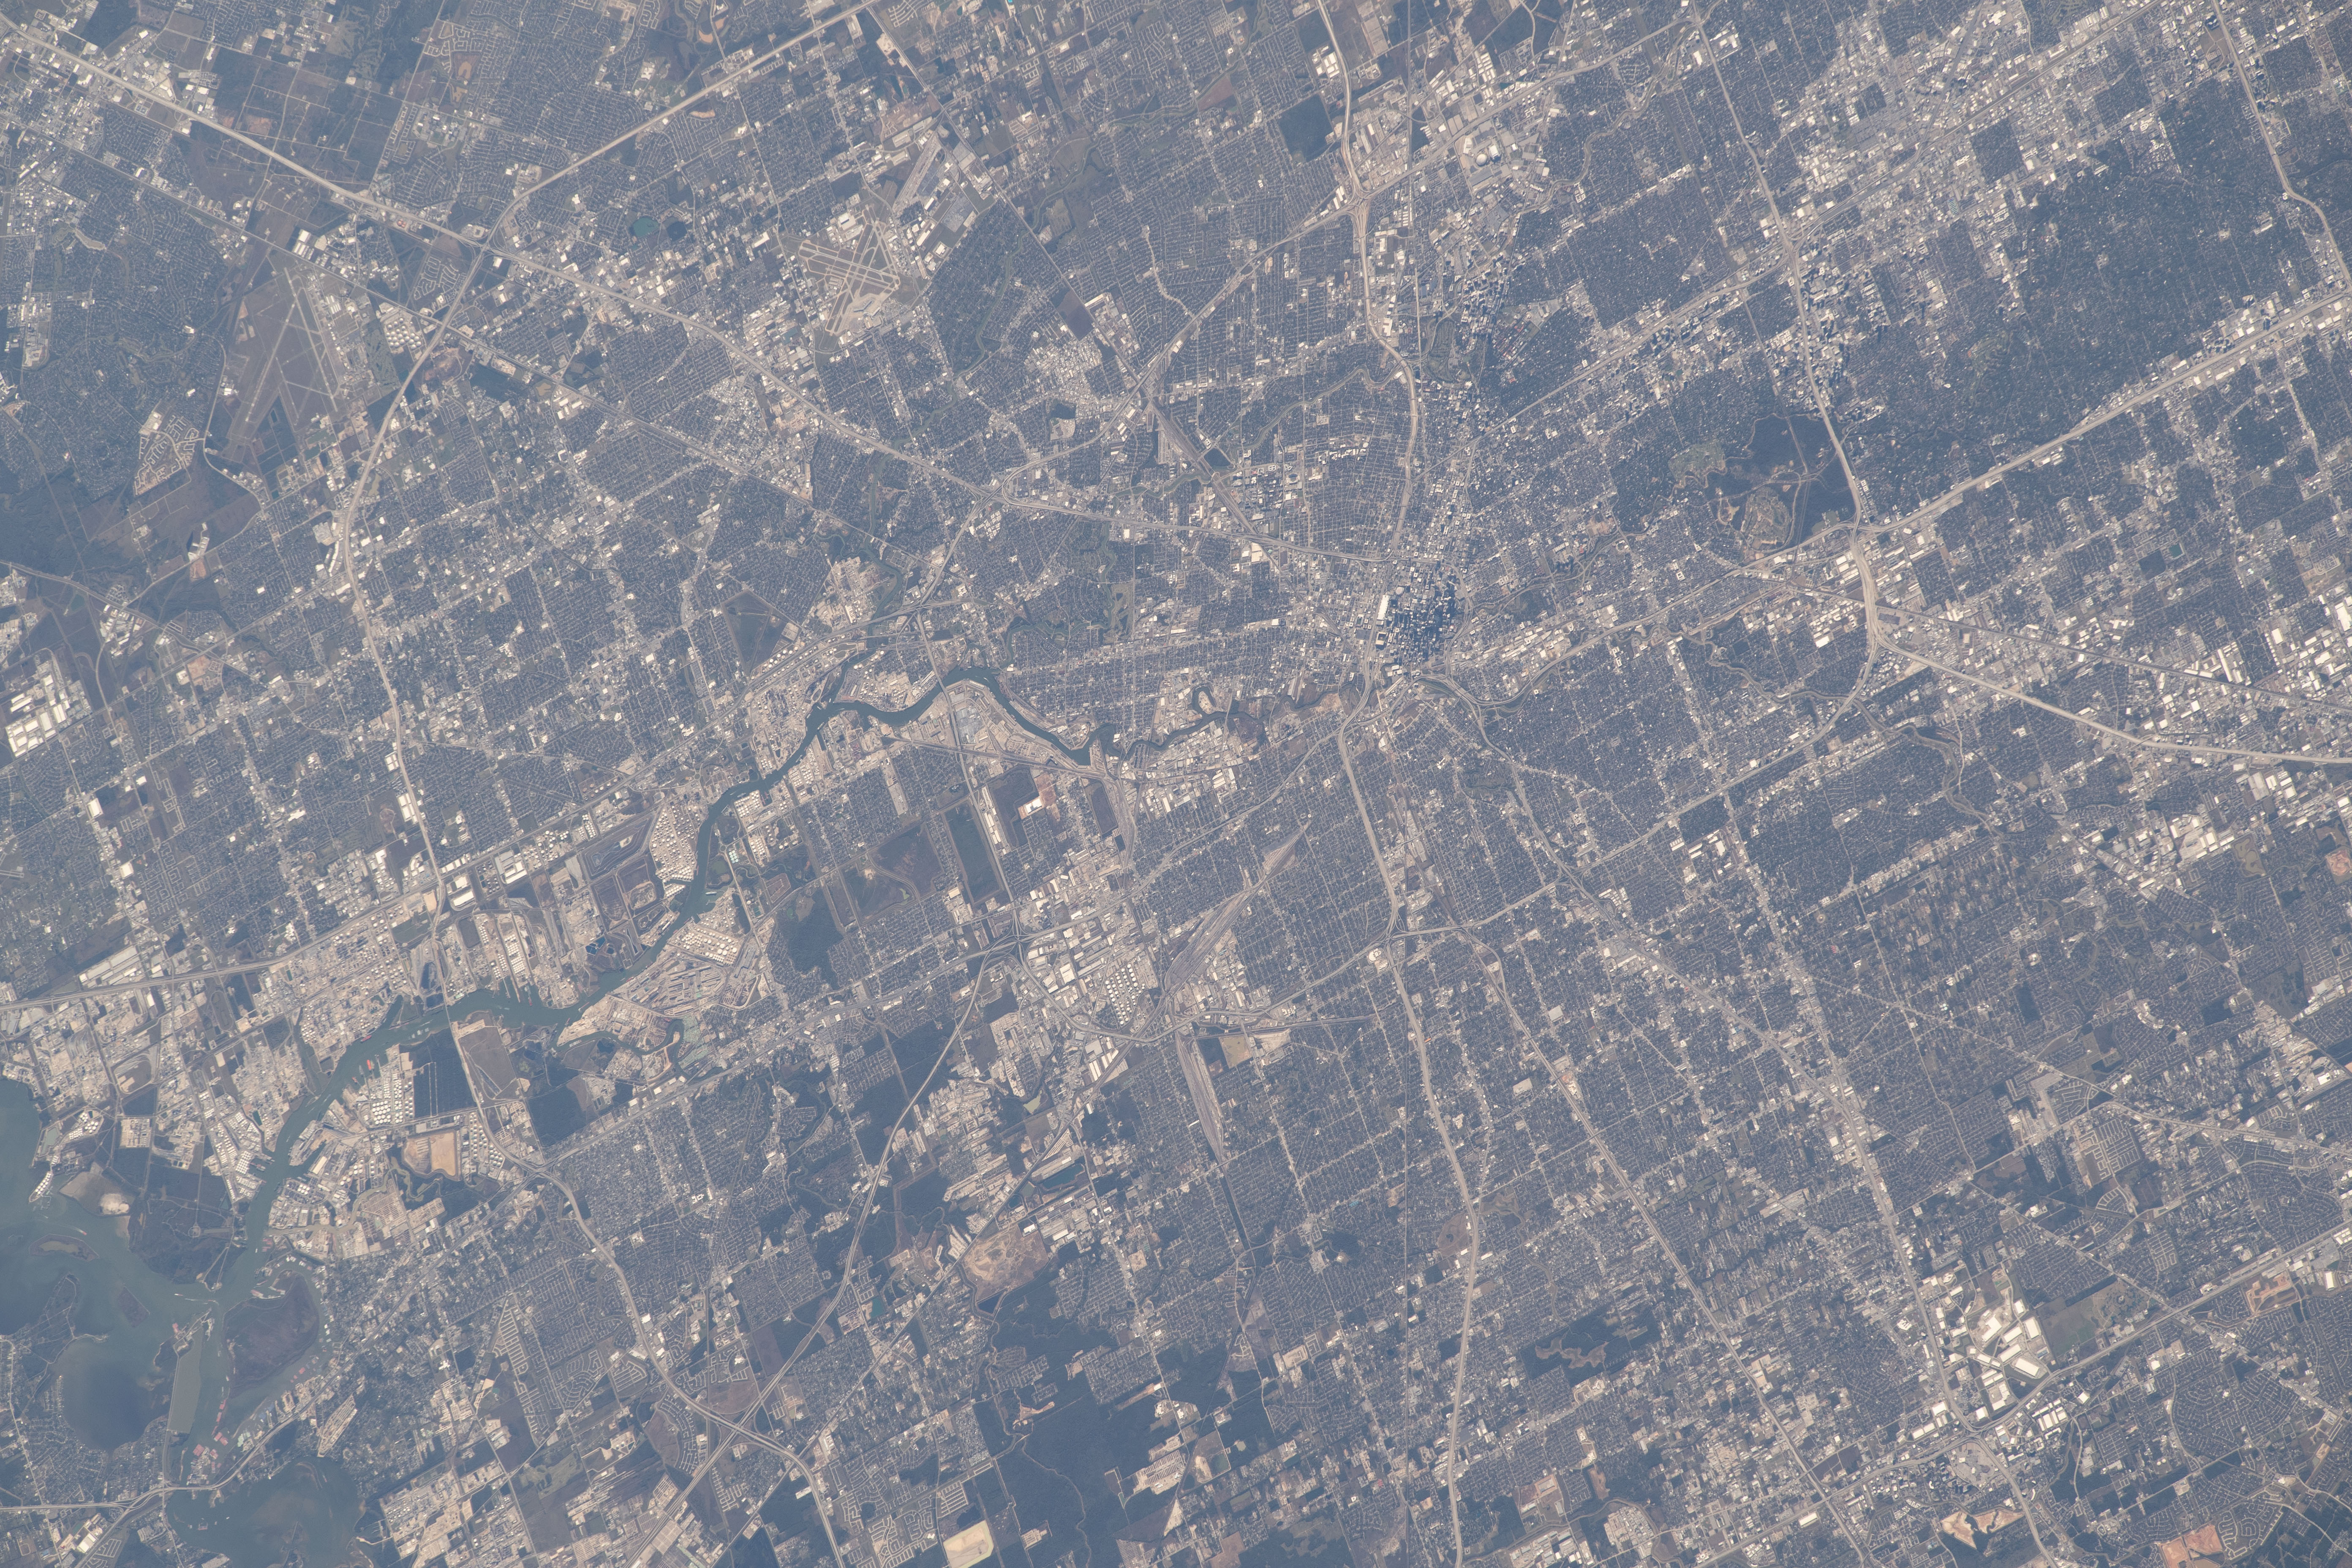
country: USA-TEXAS
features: TEXAS,BUFFALO BAYOU RIVER,USA,CITY OF HOUSTON
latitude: 29.8
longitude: -95.3
